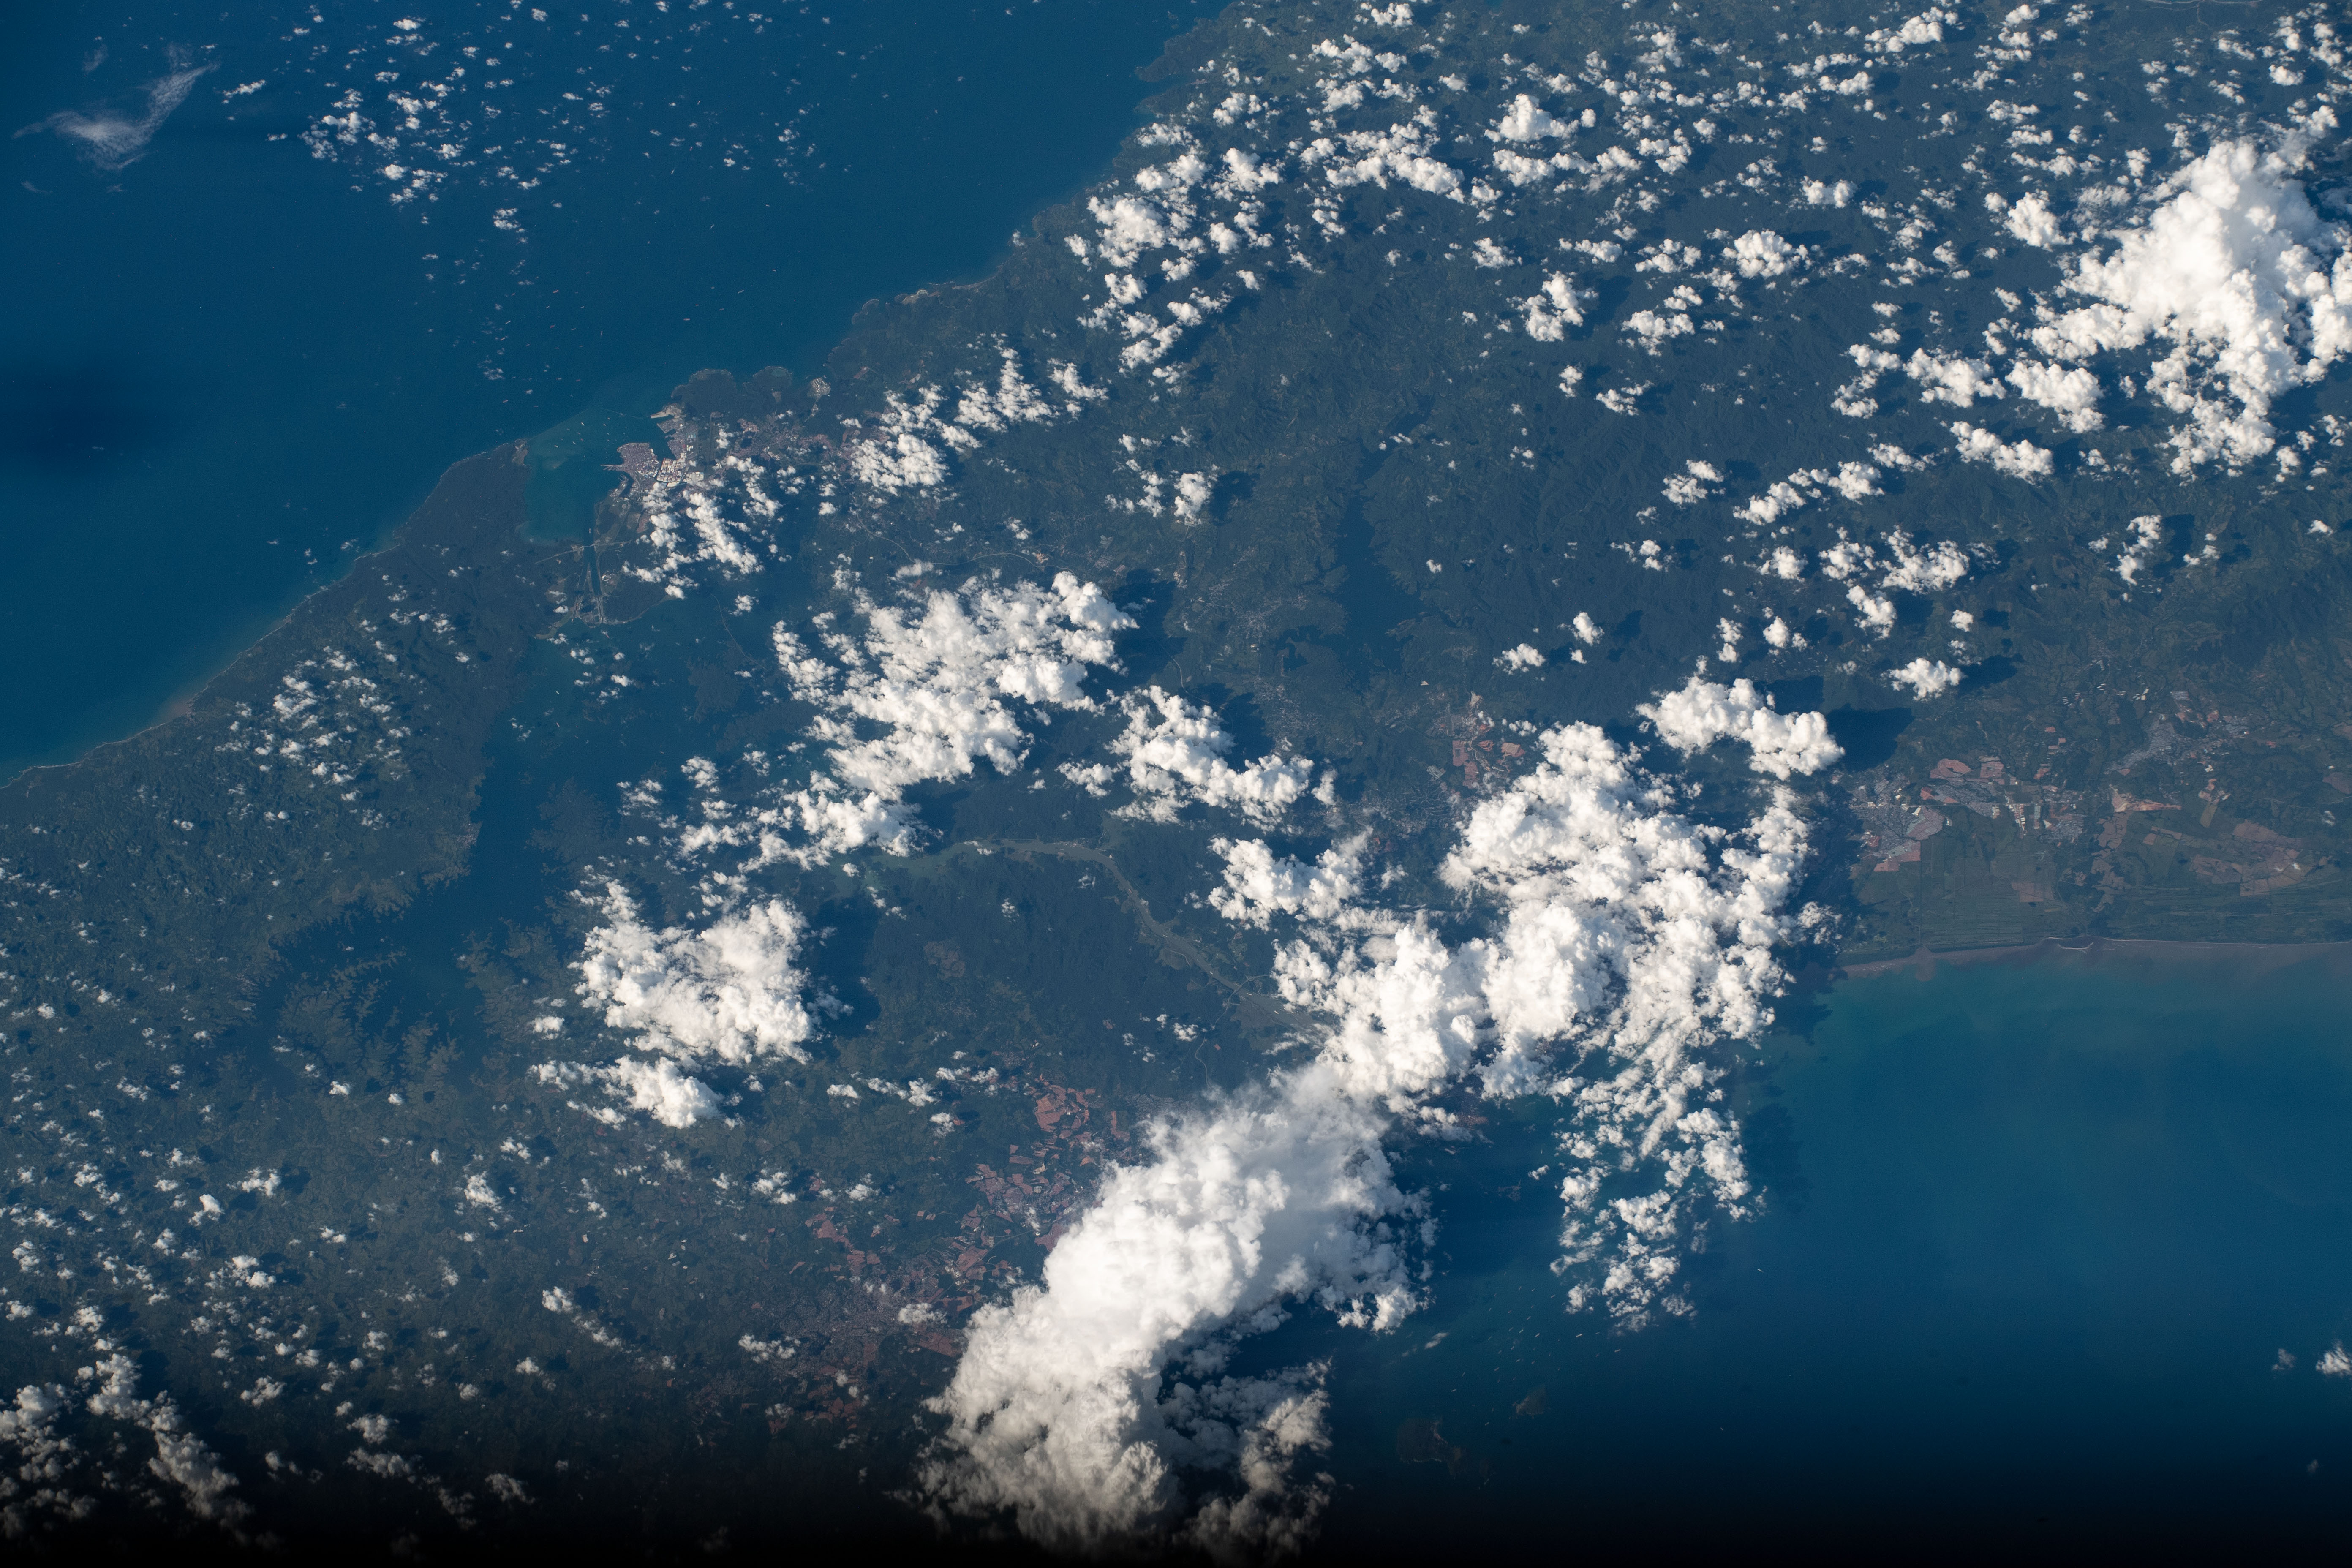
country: PANAMA
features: PANAMA, LAGO GATUN, SOBERANIA NATINAL PARK
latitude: 9.2
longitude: -79.7
